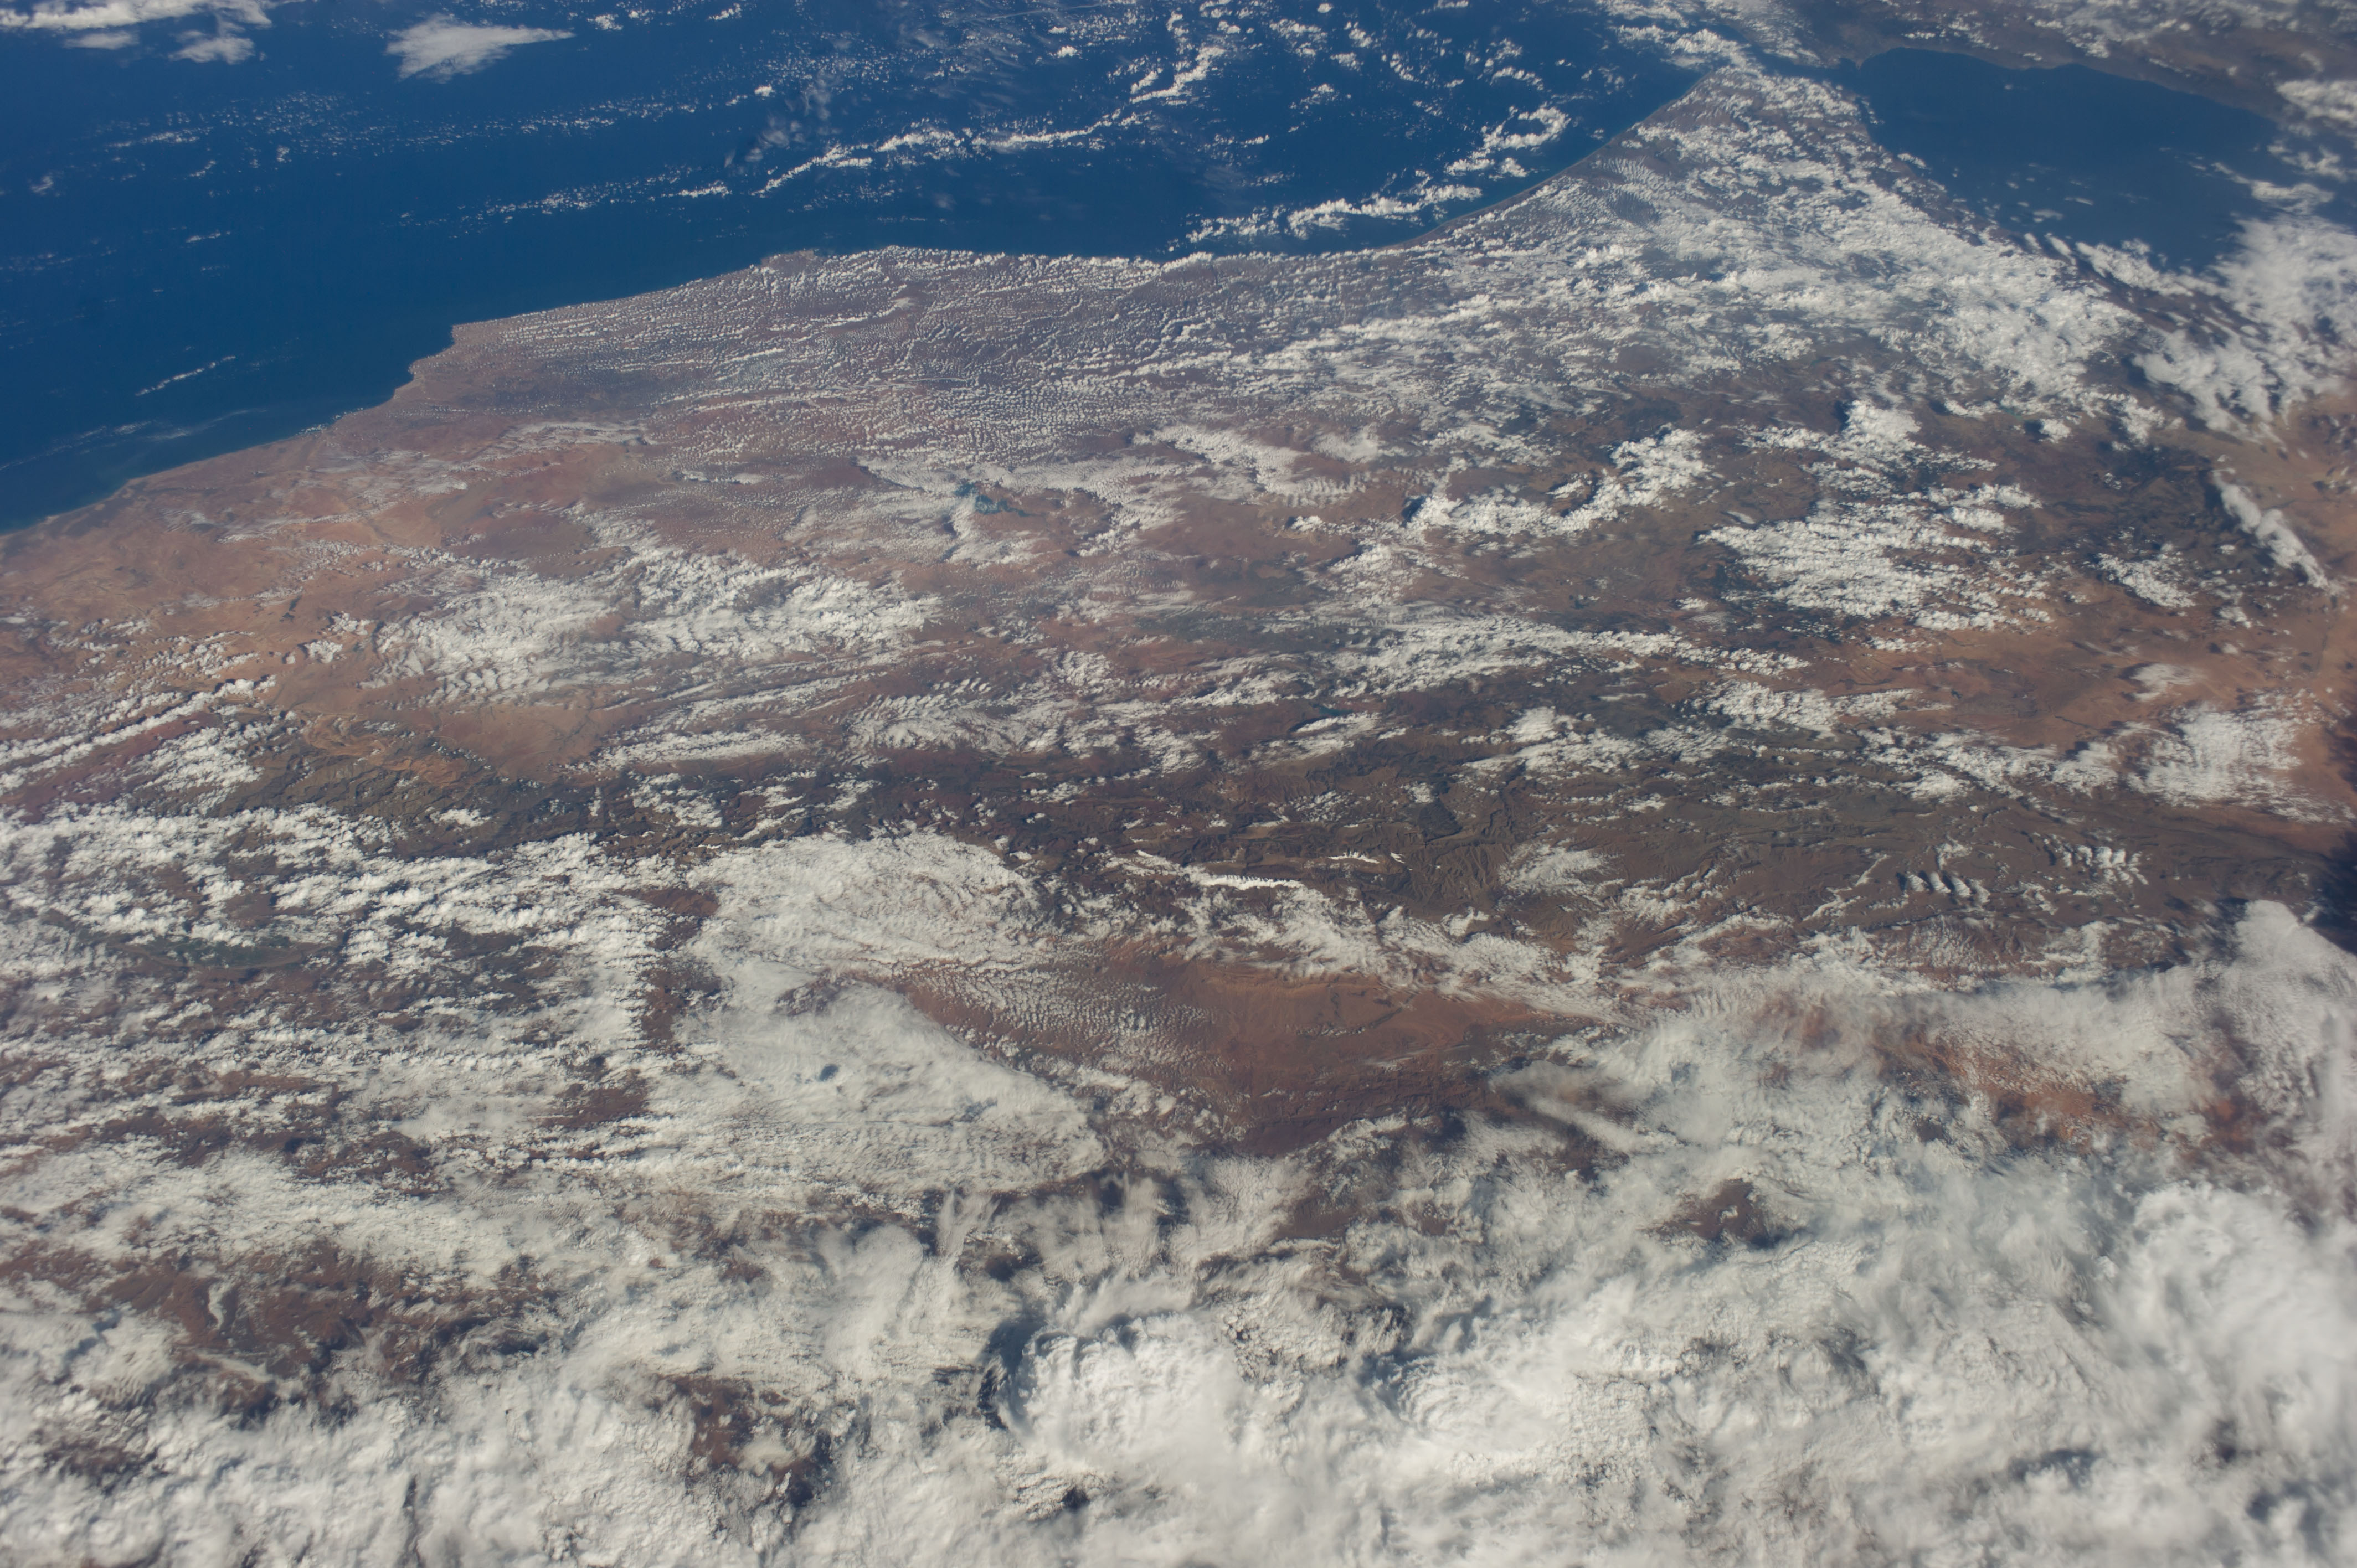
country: MOROCCO
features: STR. OF GIBRALTAR, HAUT ATLAS MTS., ATLANTIC O., ALBORAN S.
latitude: 32.0
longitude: -6.5
